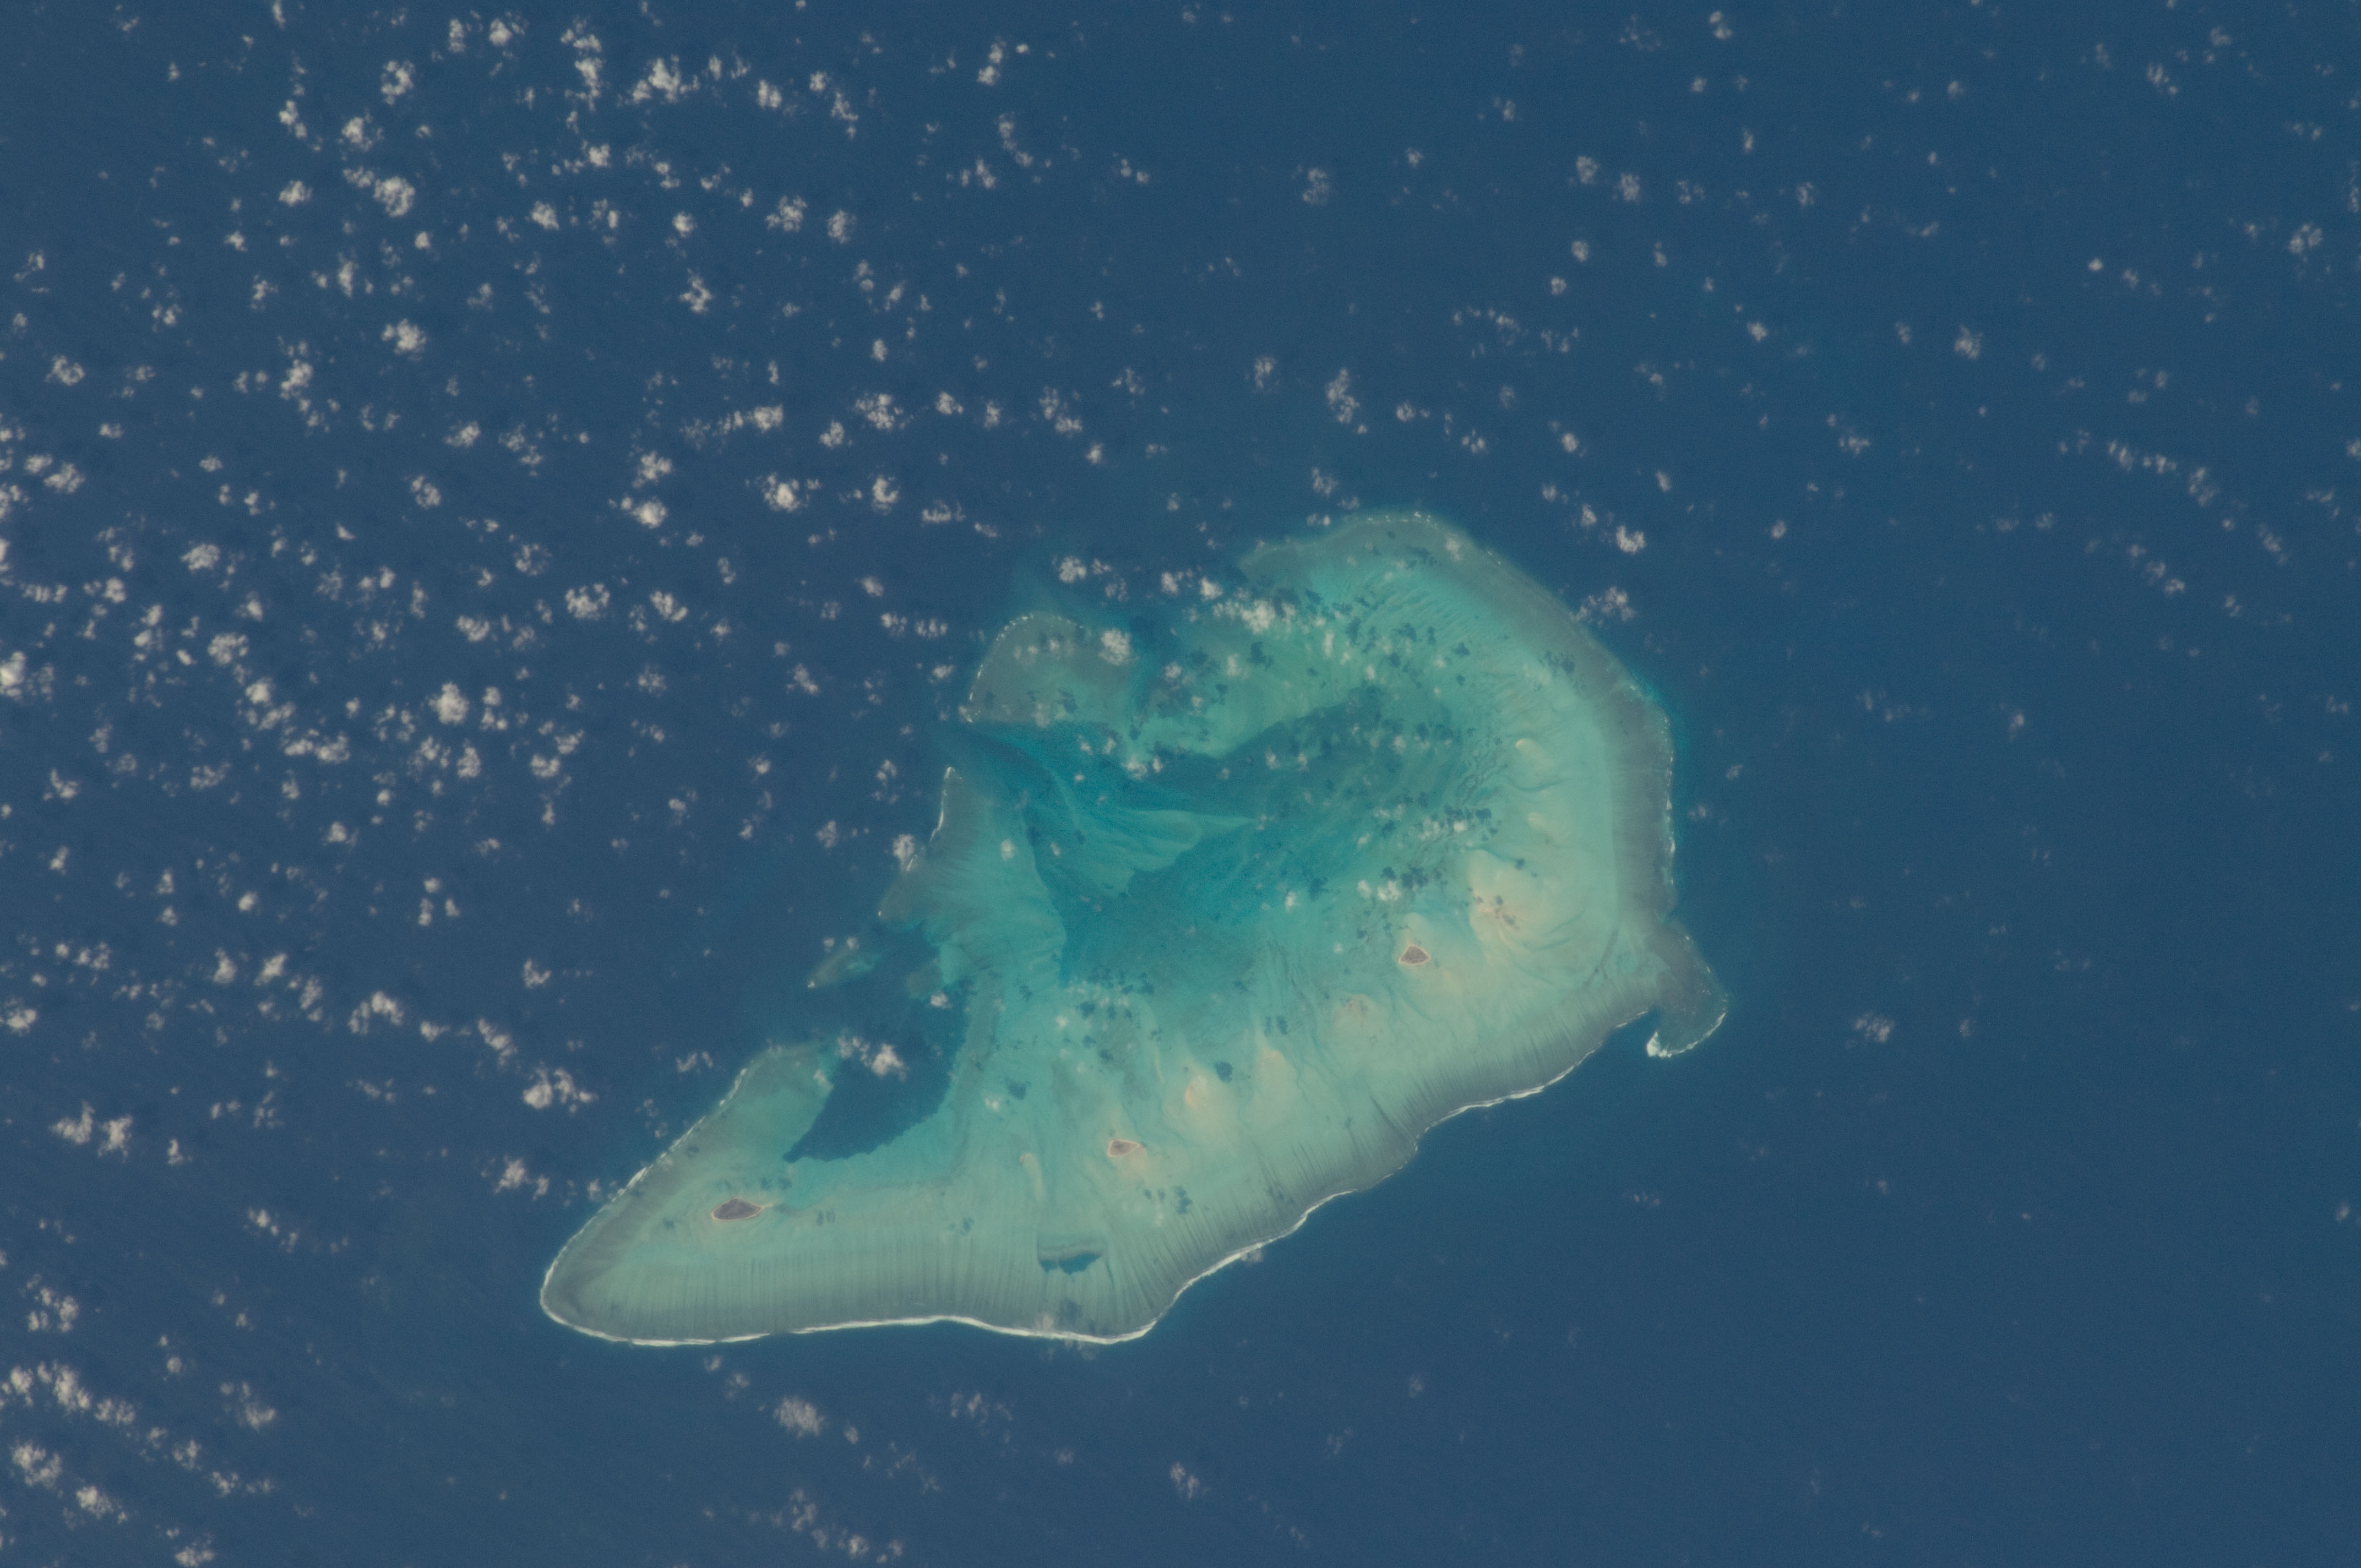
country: AUSTRALIA-WA
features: ASHMORE REEF NATIONAL NATURE PRESERVE, TIMOR SEA
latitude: -12.2
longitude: 123.1
